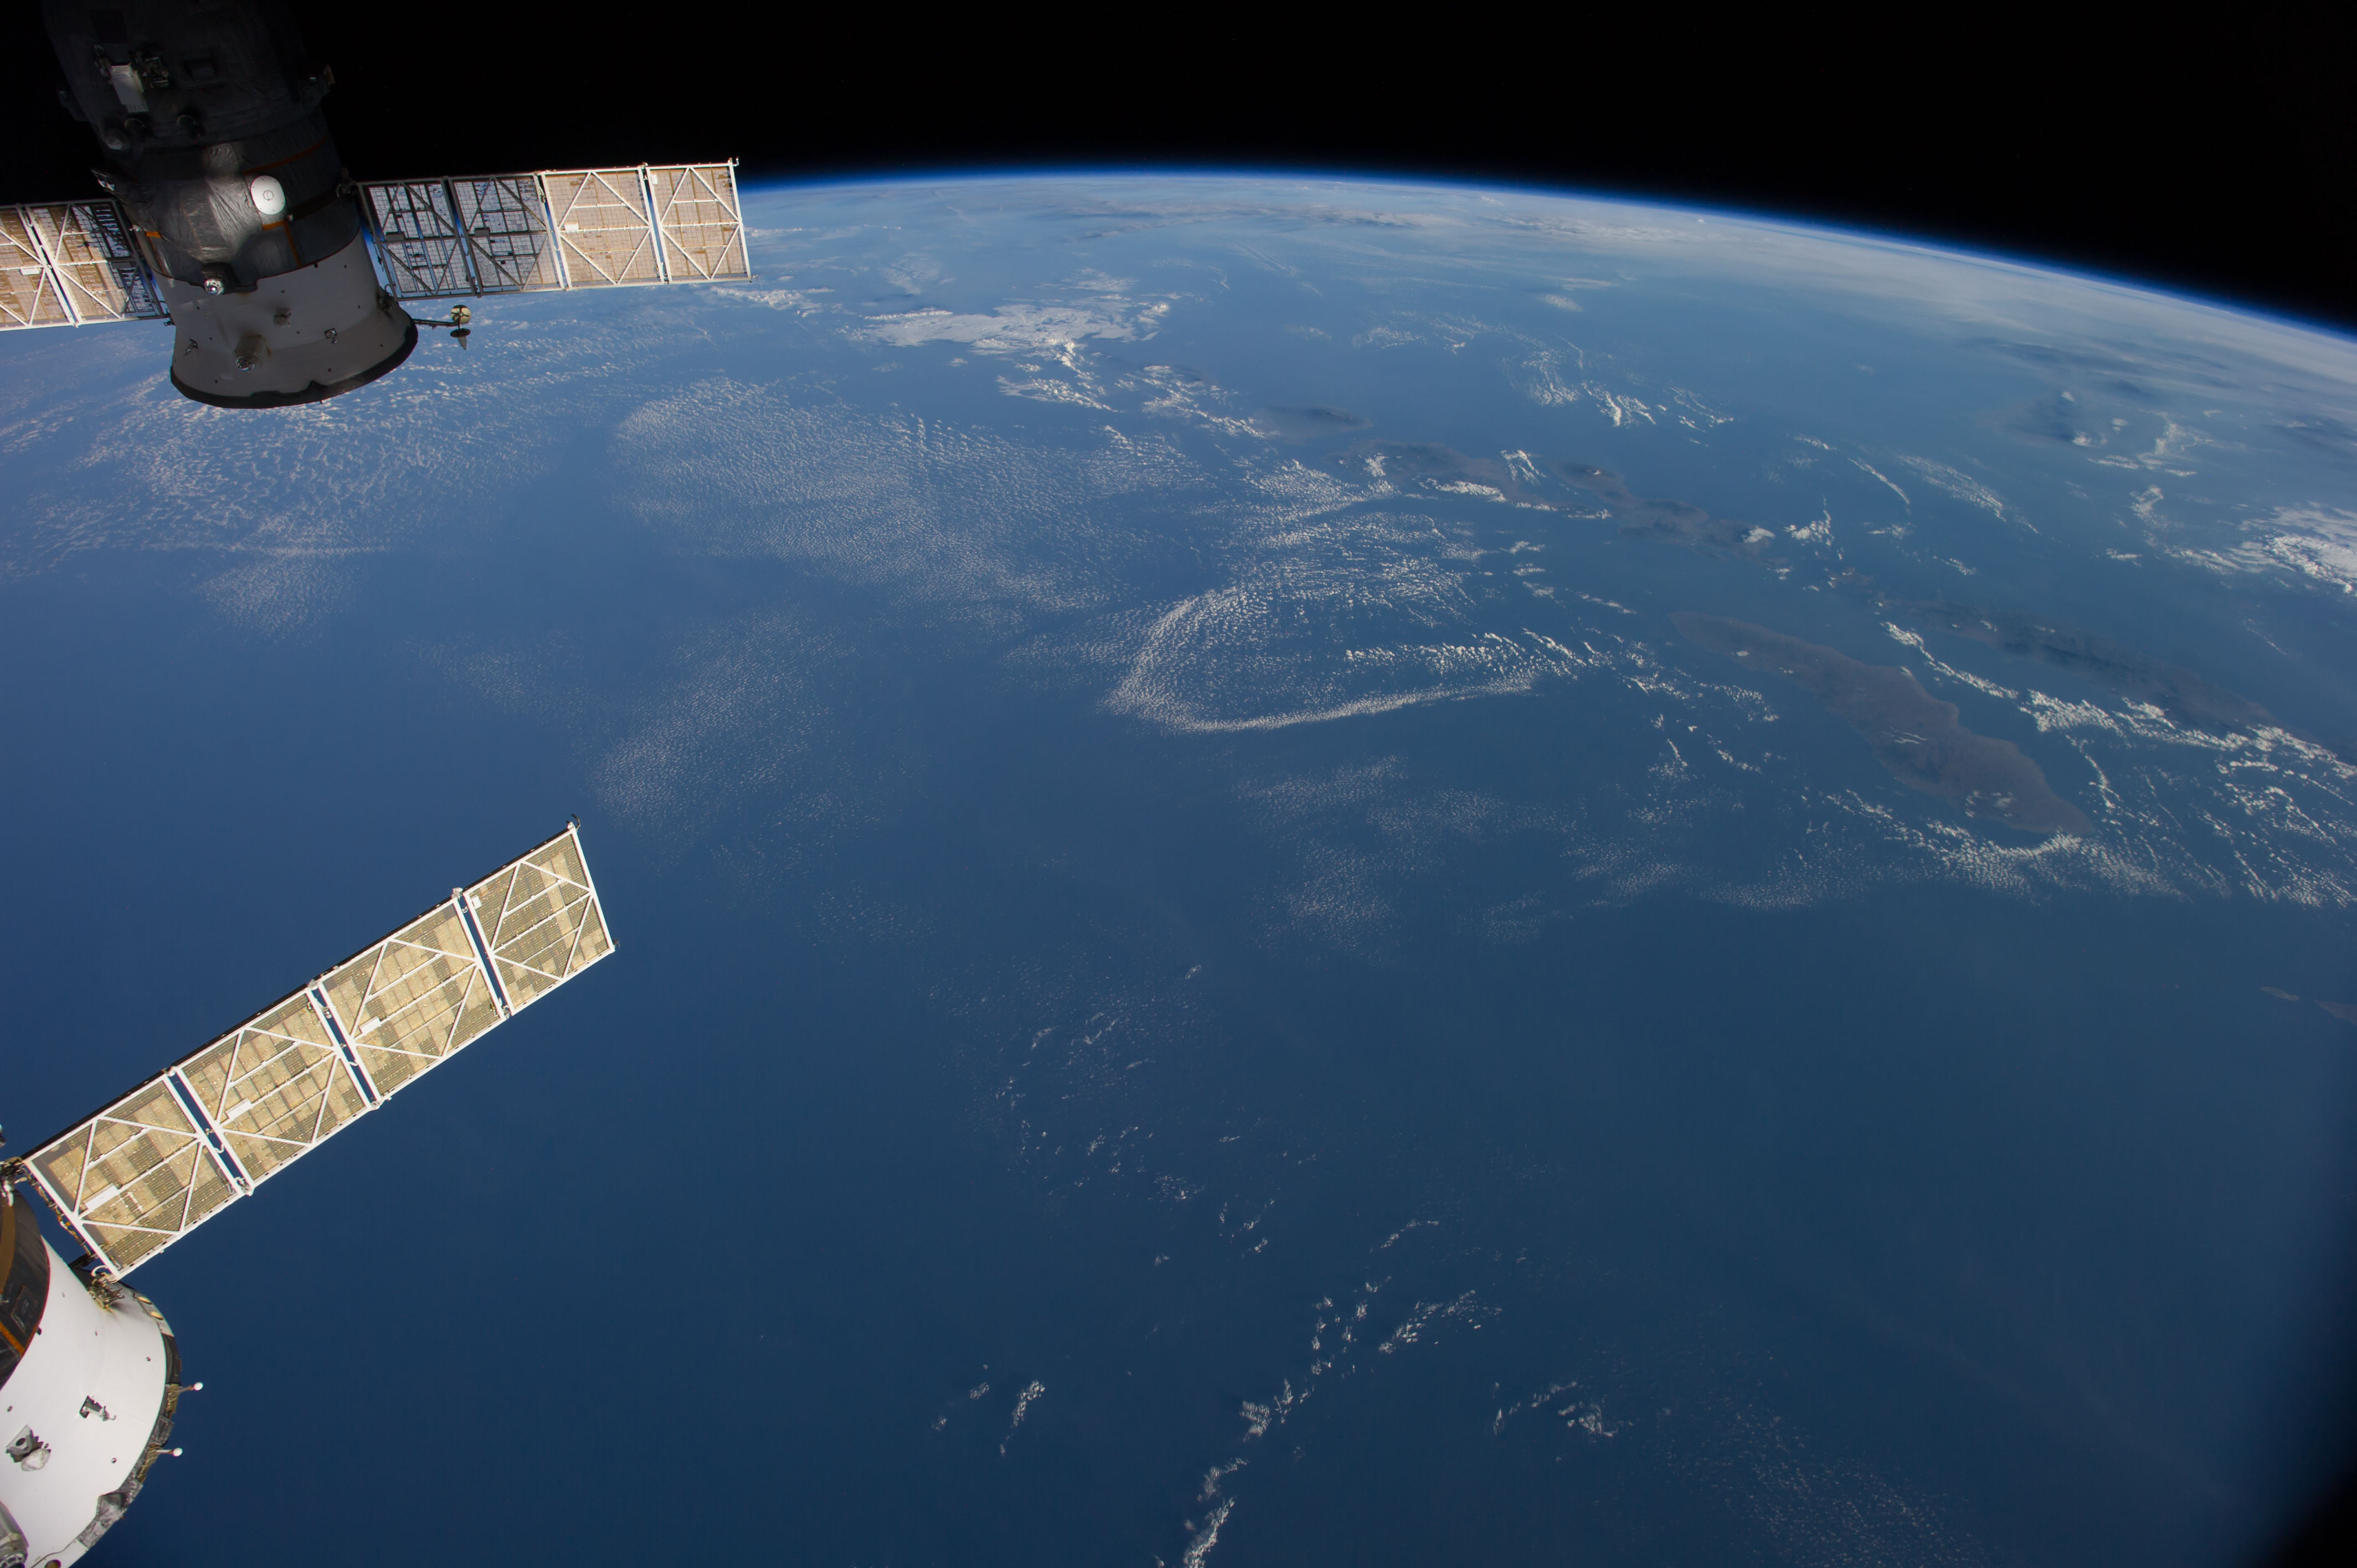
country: AUSTRALIA-WA
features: JAVA S., BALI S., FLORES S., W. NUSA TENGGARA, ATMOSPHERIC LIMB
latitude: -12.0
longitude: 116.5
